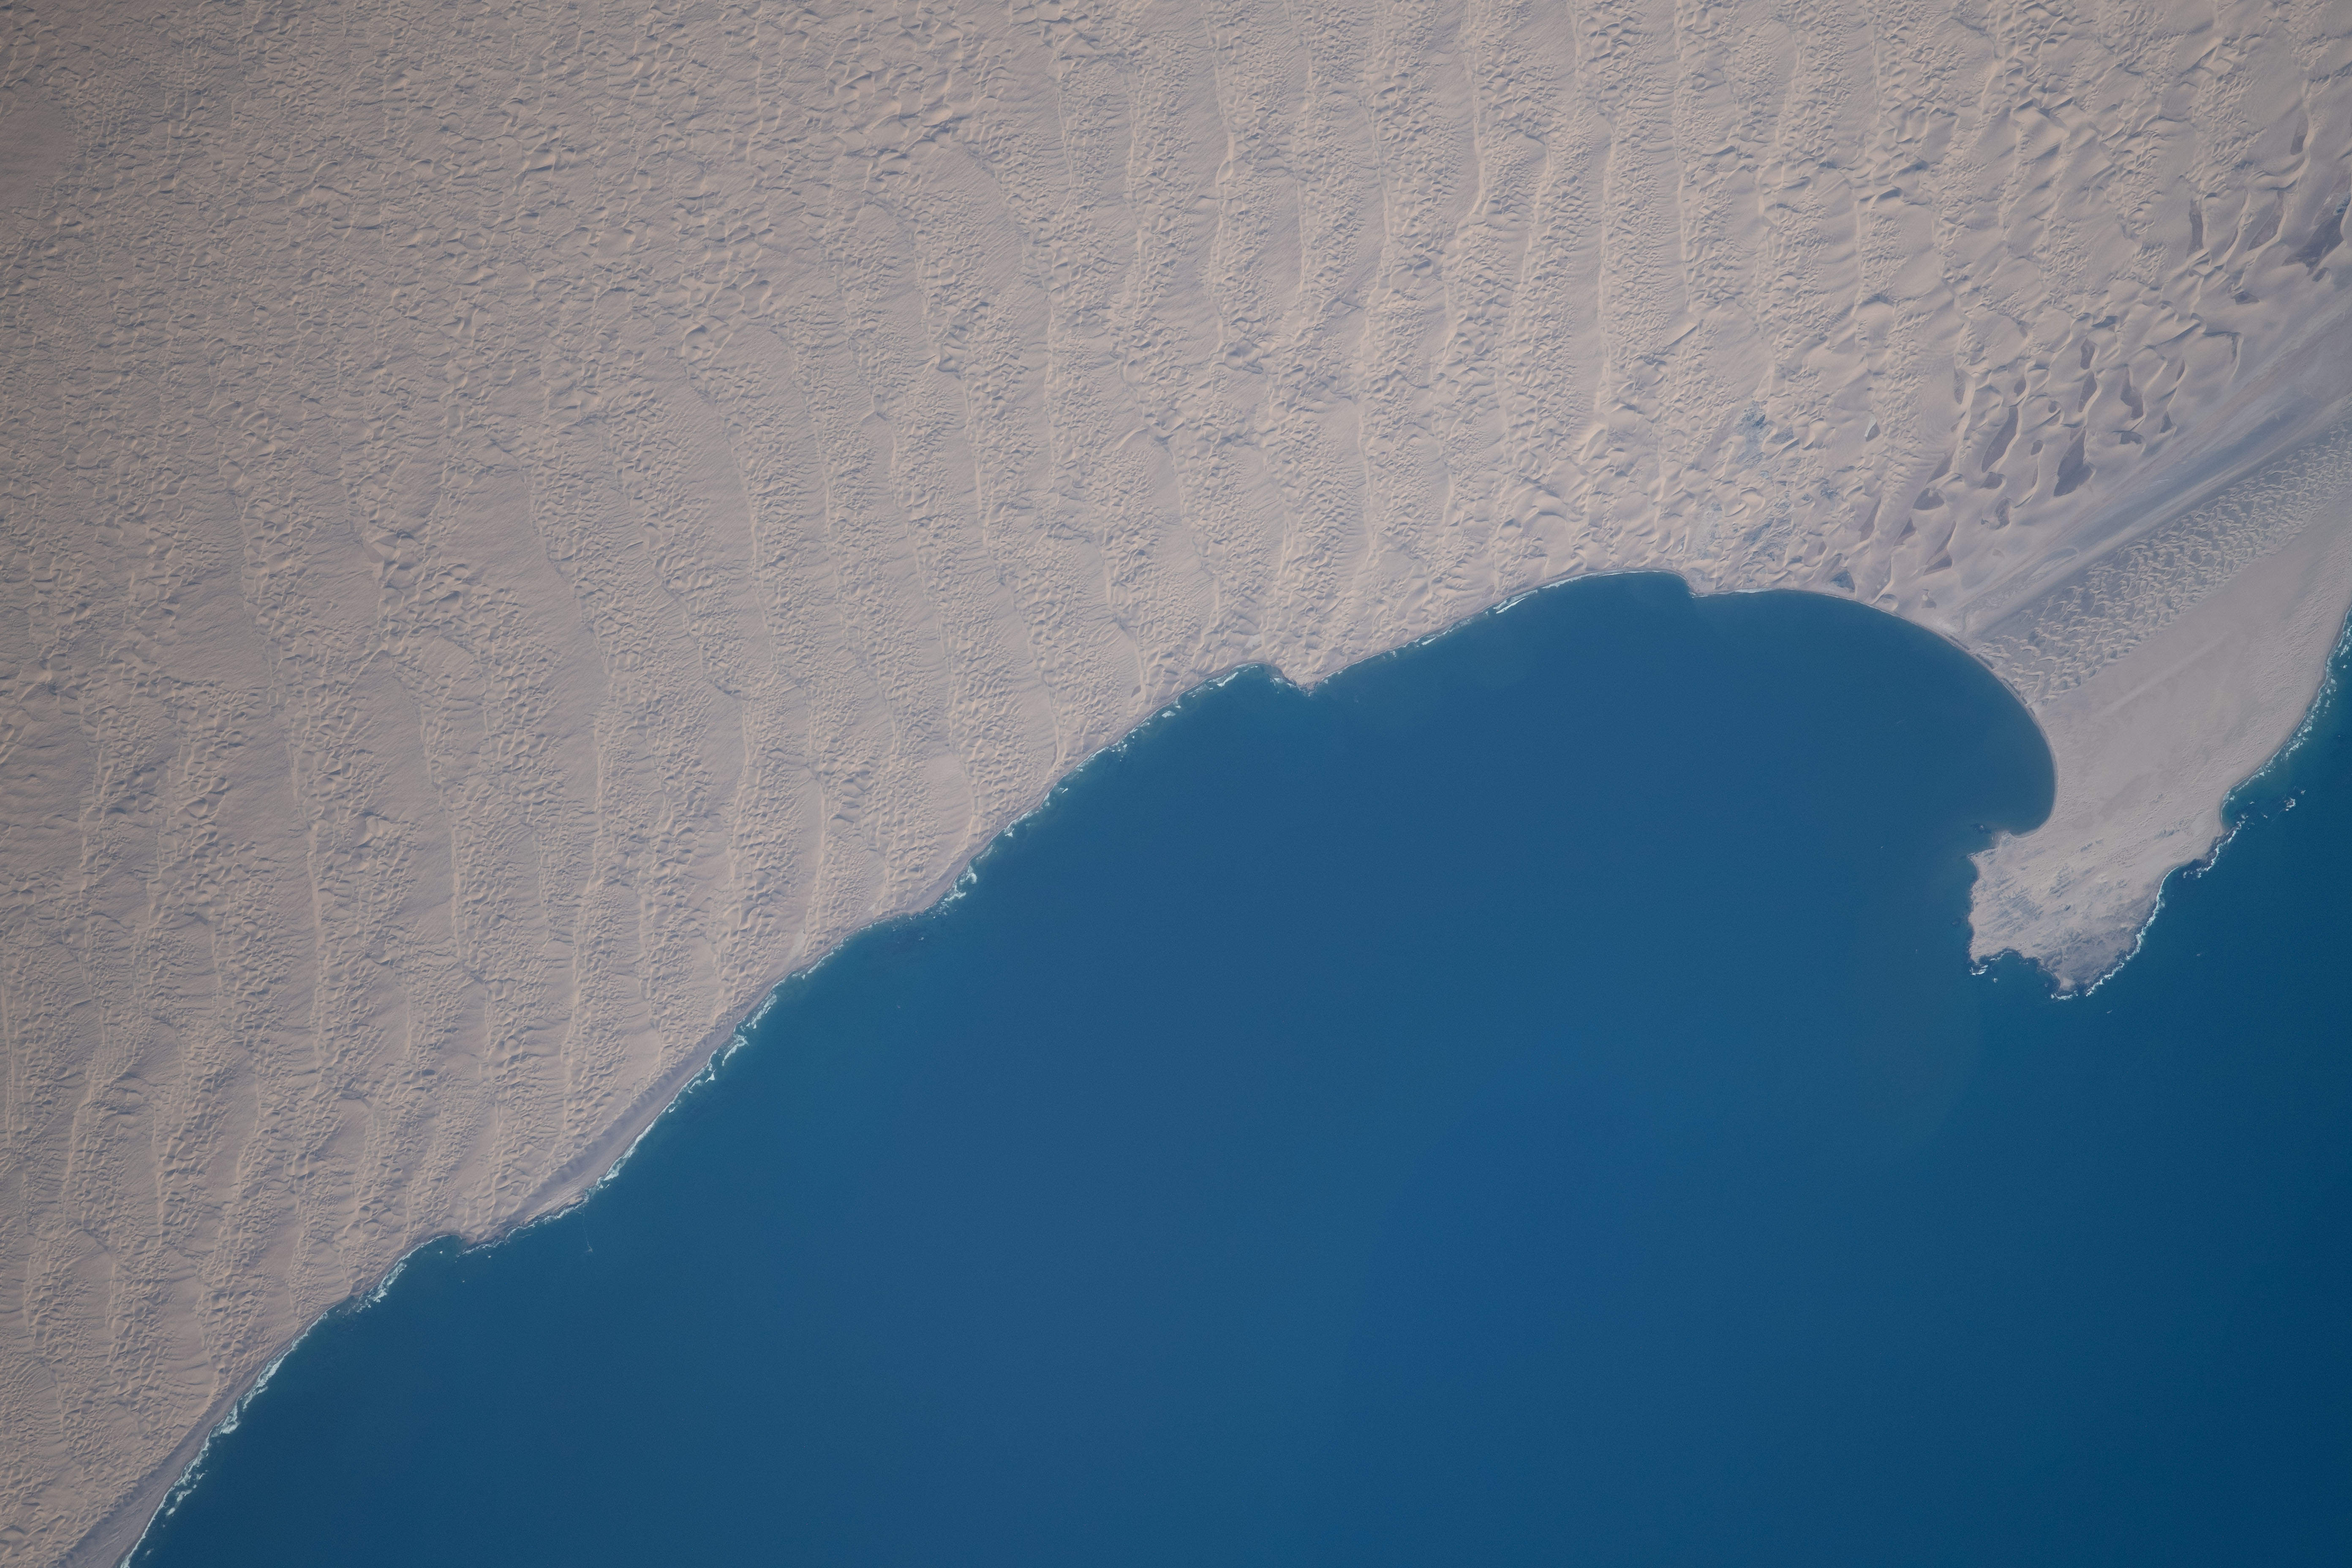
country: NAMIBIA
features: HOTTENTOTS BAY
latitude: -26.1
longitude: 15.0
